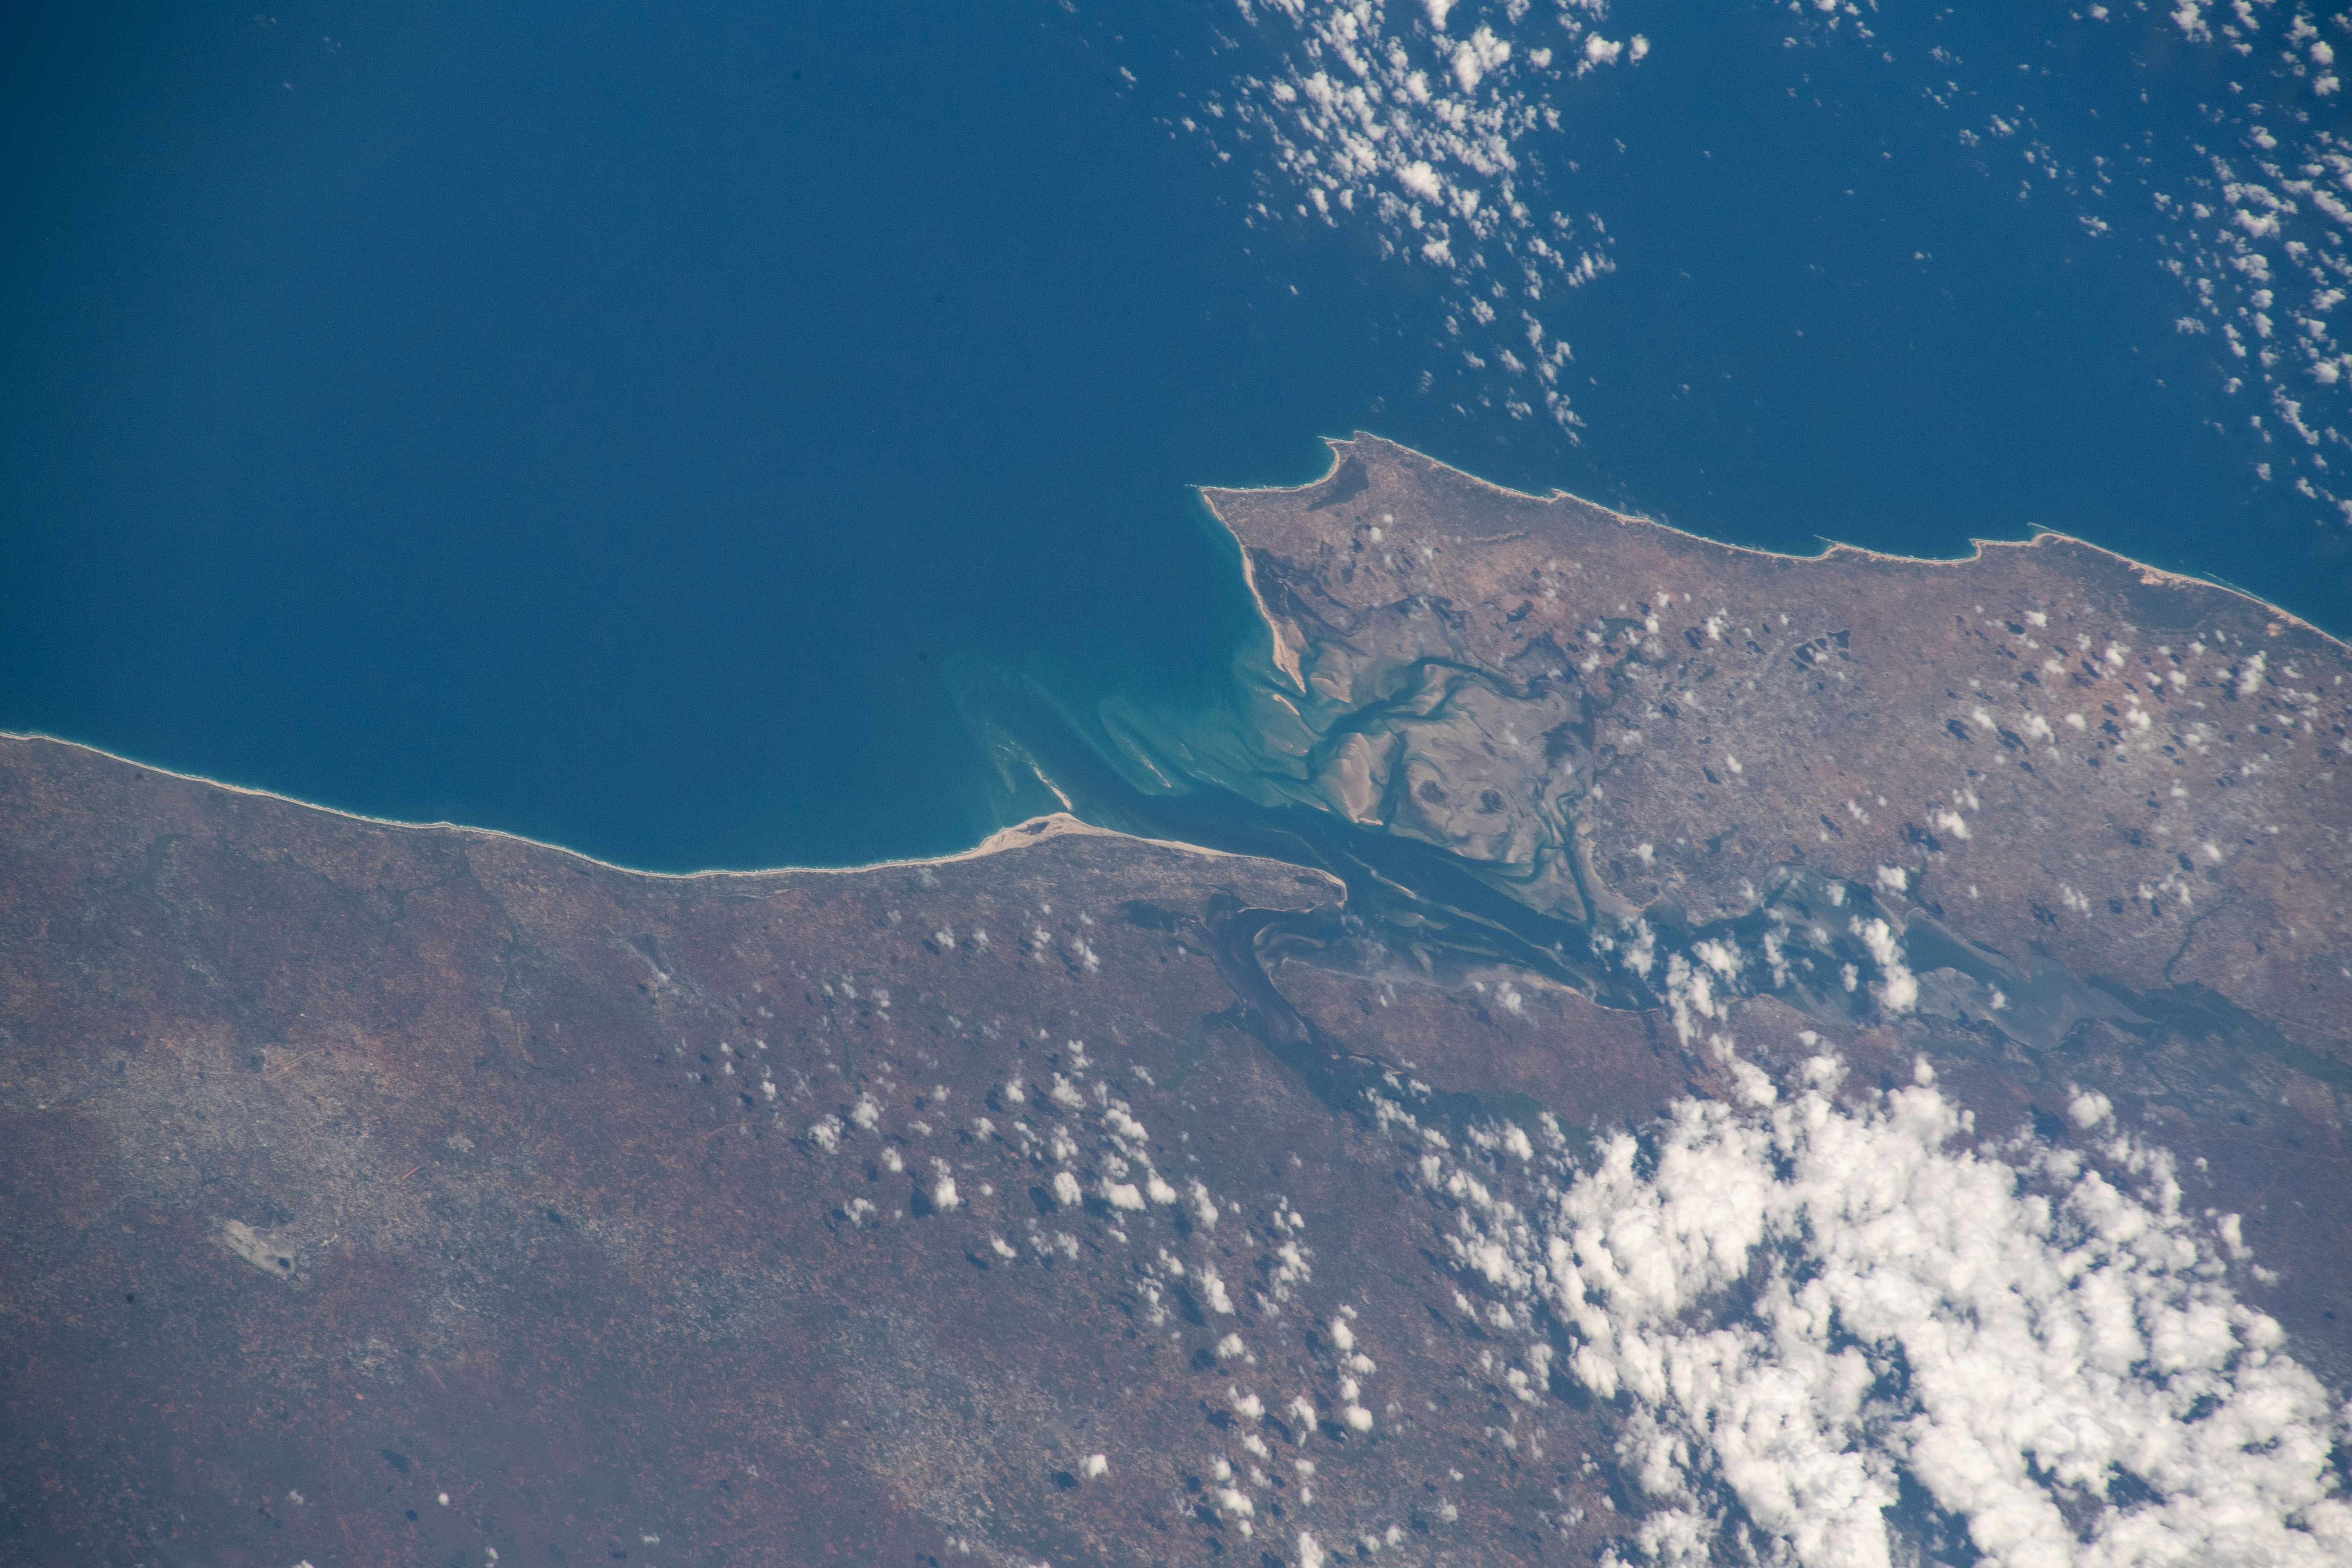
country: MOZAMBIQUE
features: MAXIXE, BAIA DE INHAMBANE
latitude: -23.8
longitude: 35.4
